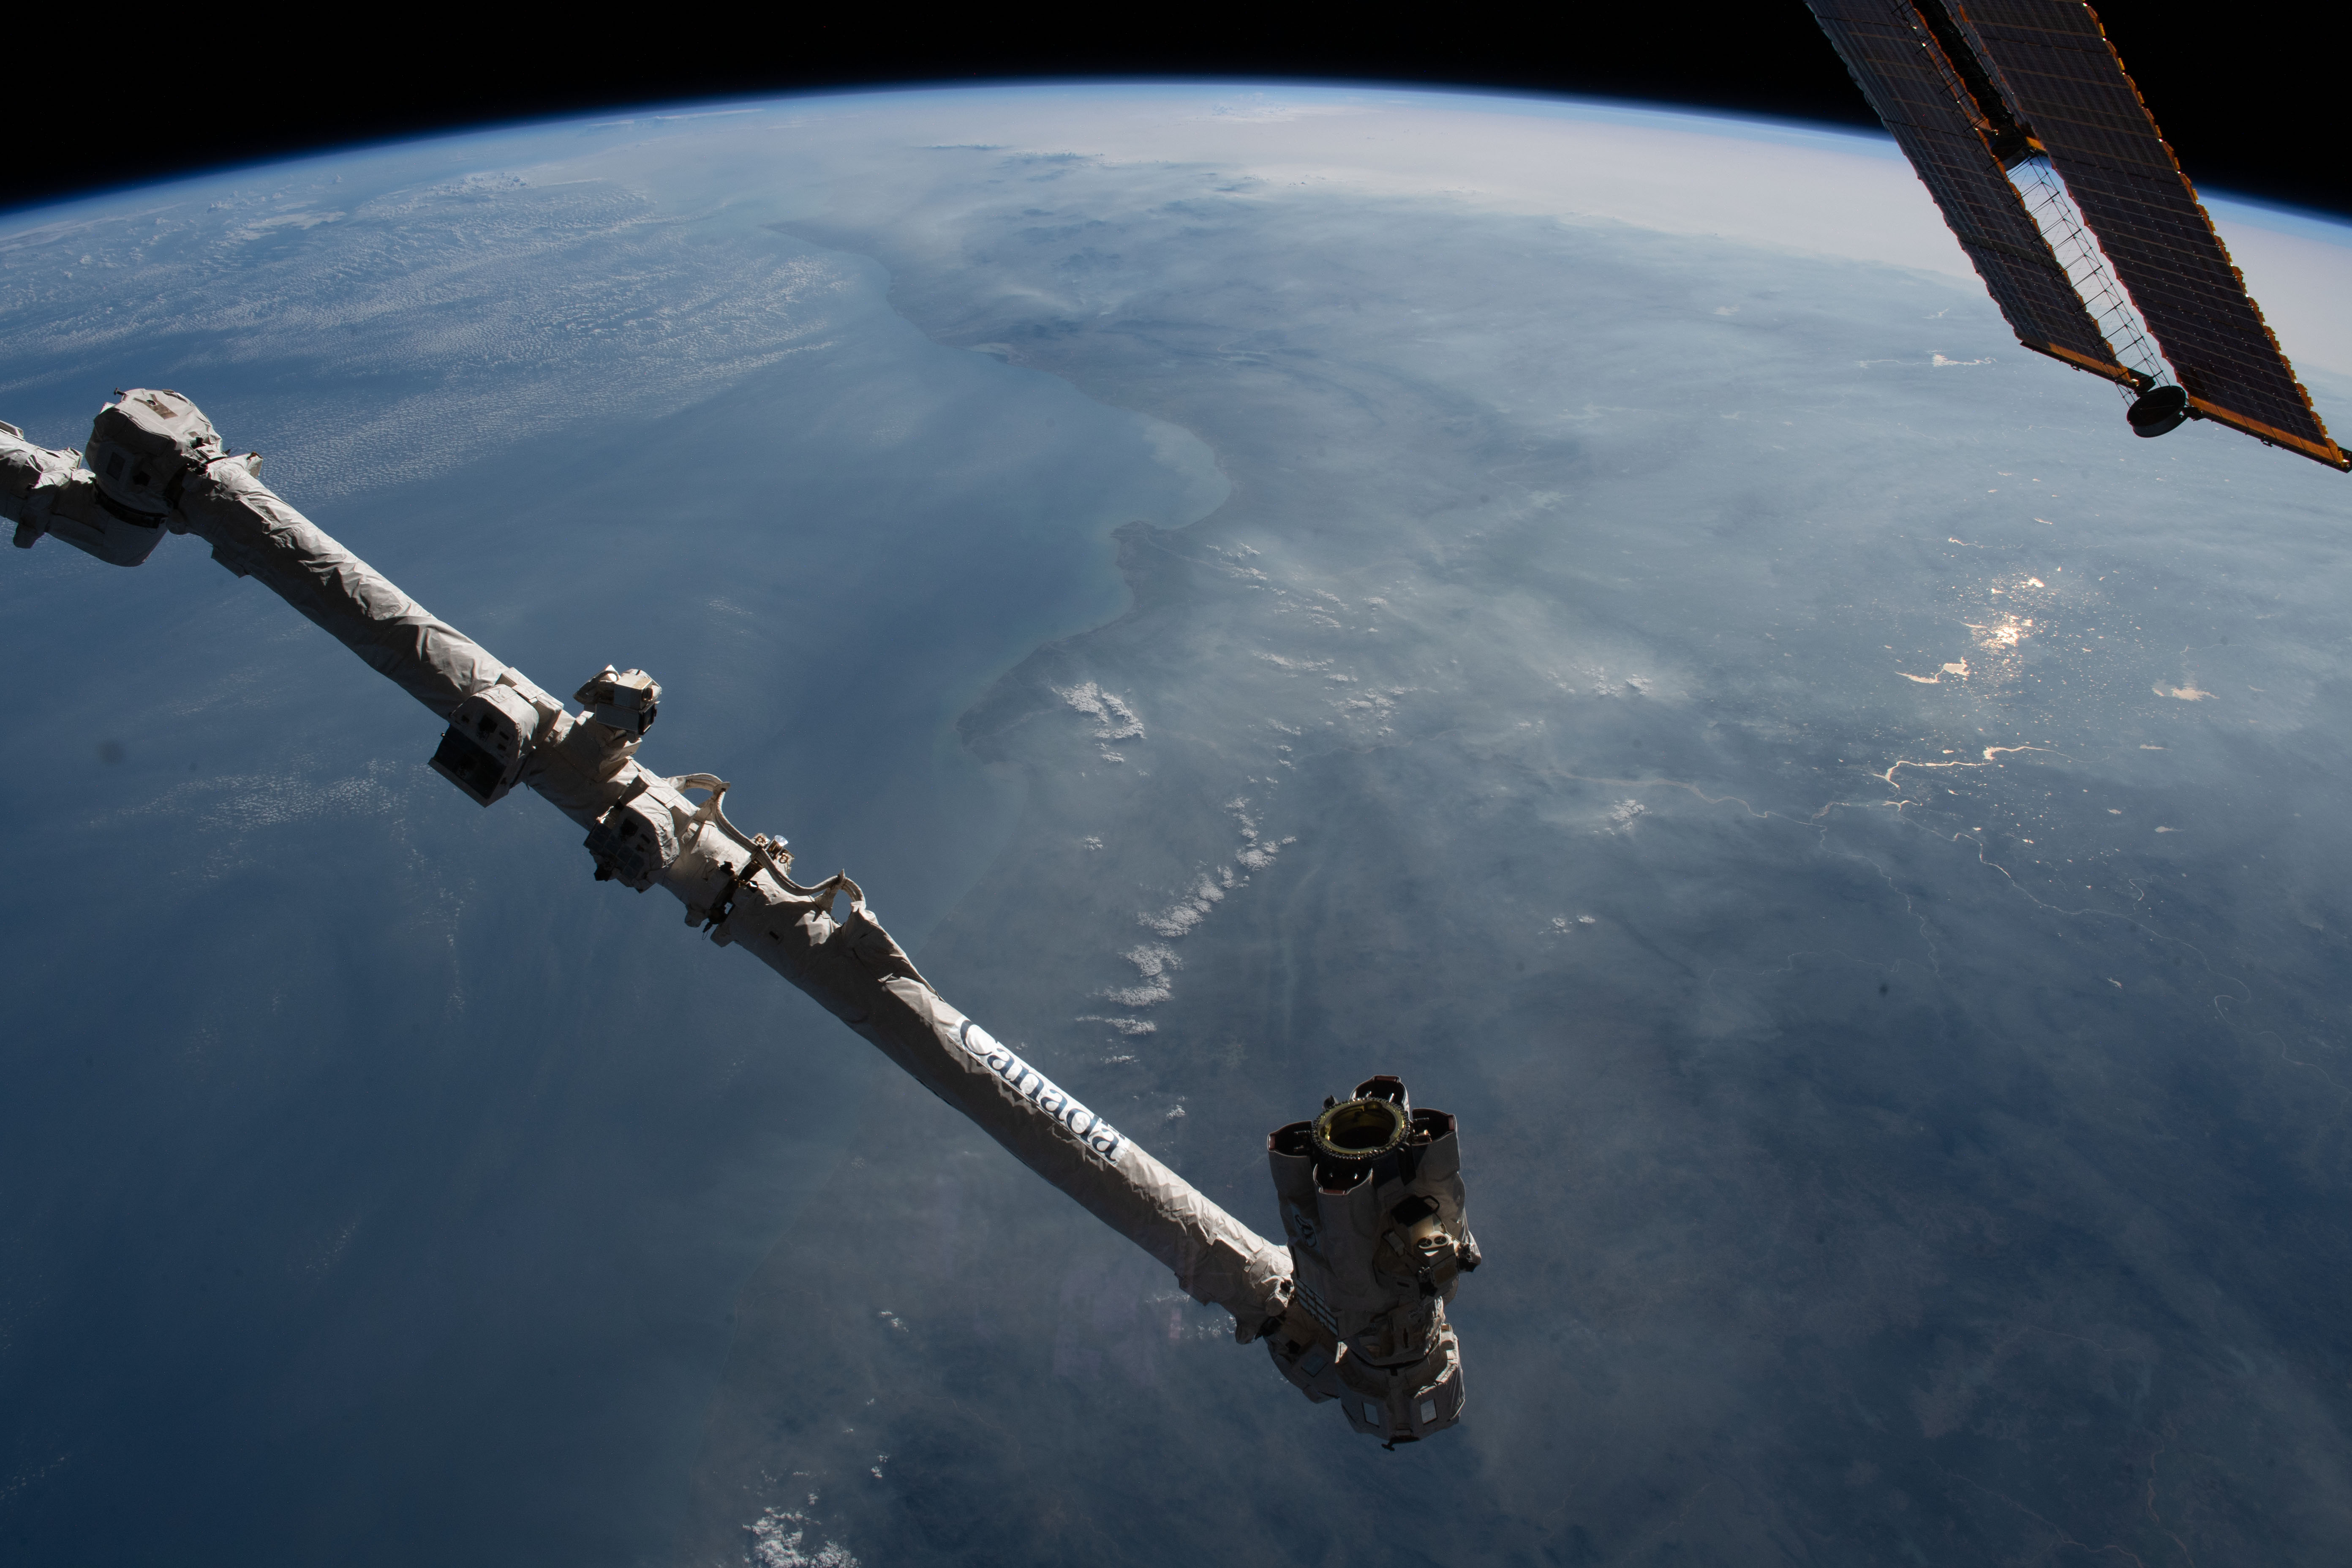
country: INDIA
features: WARANGAL, KOTHAGUDEM, PULICAT LAKE, LIMB, ISS
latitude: 16.5
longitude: 80.5
